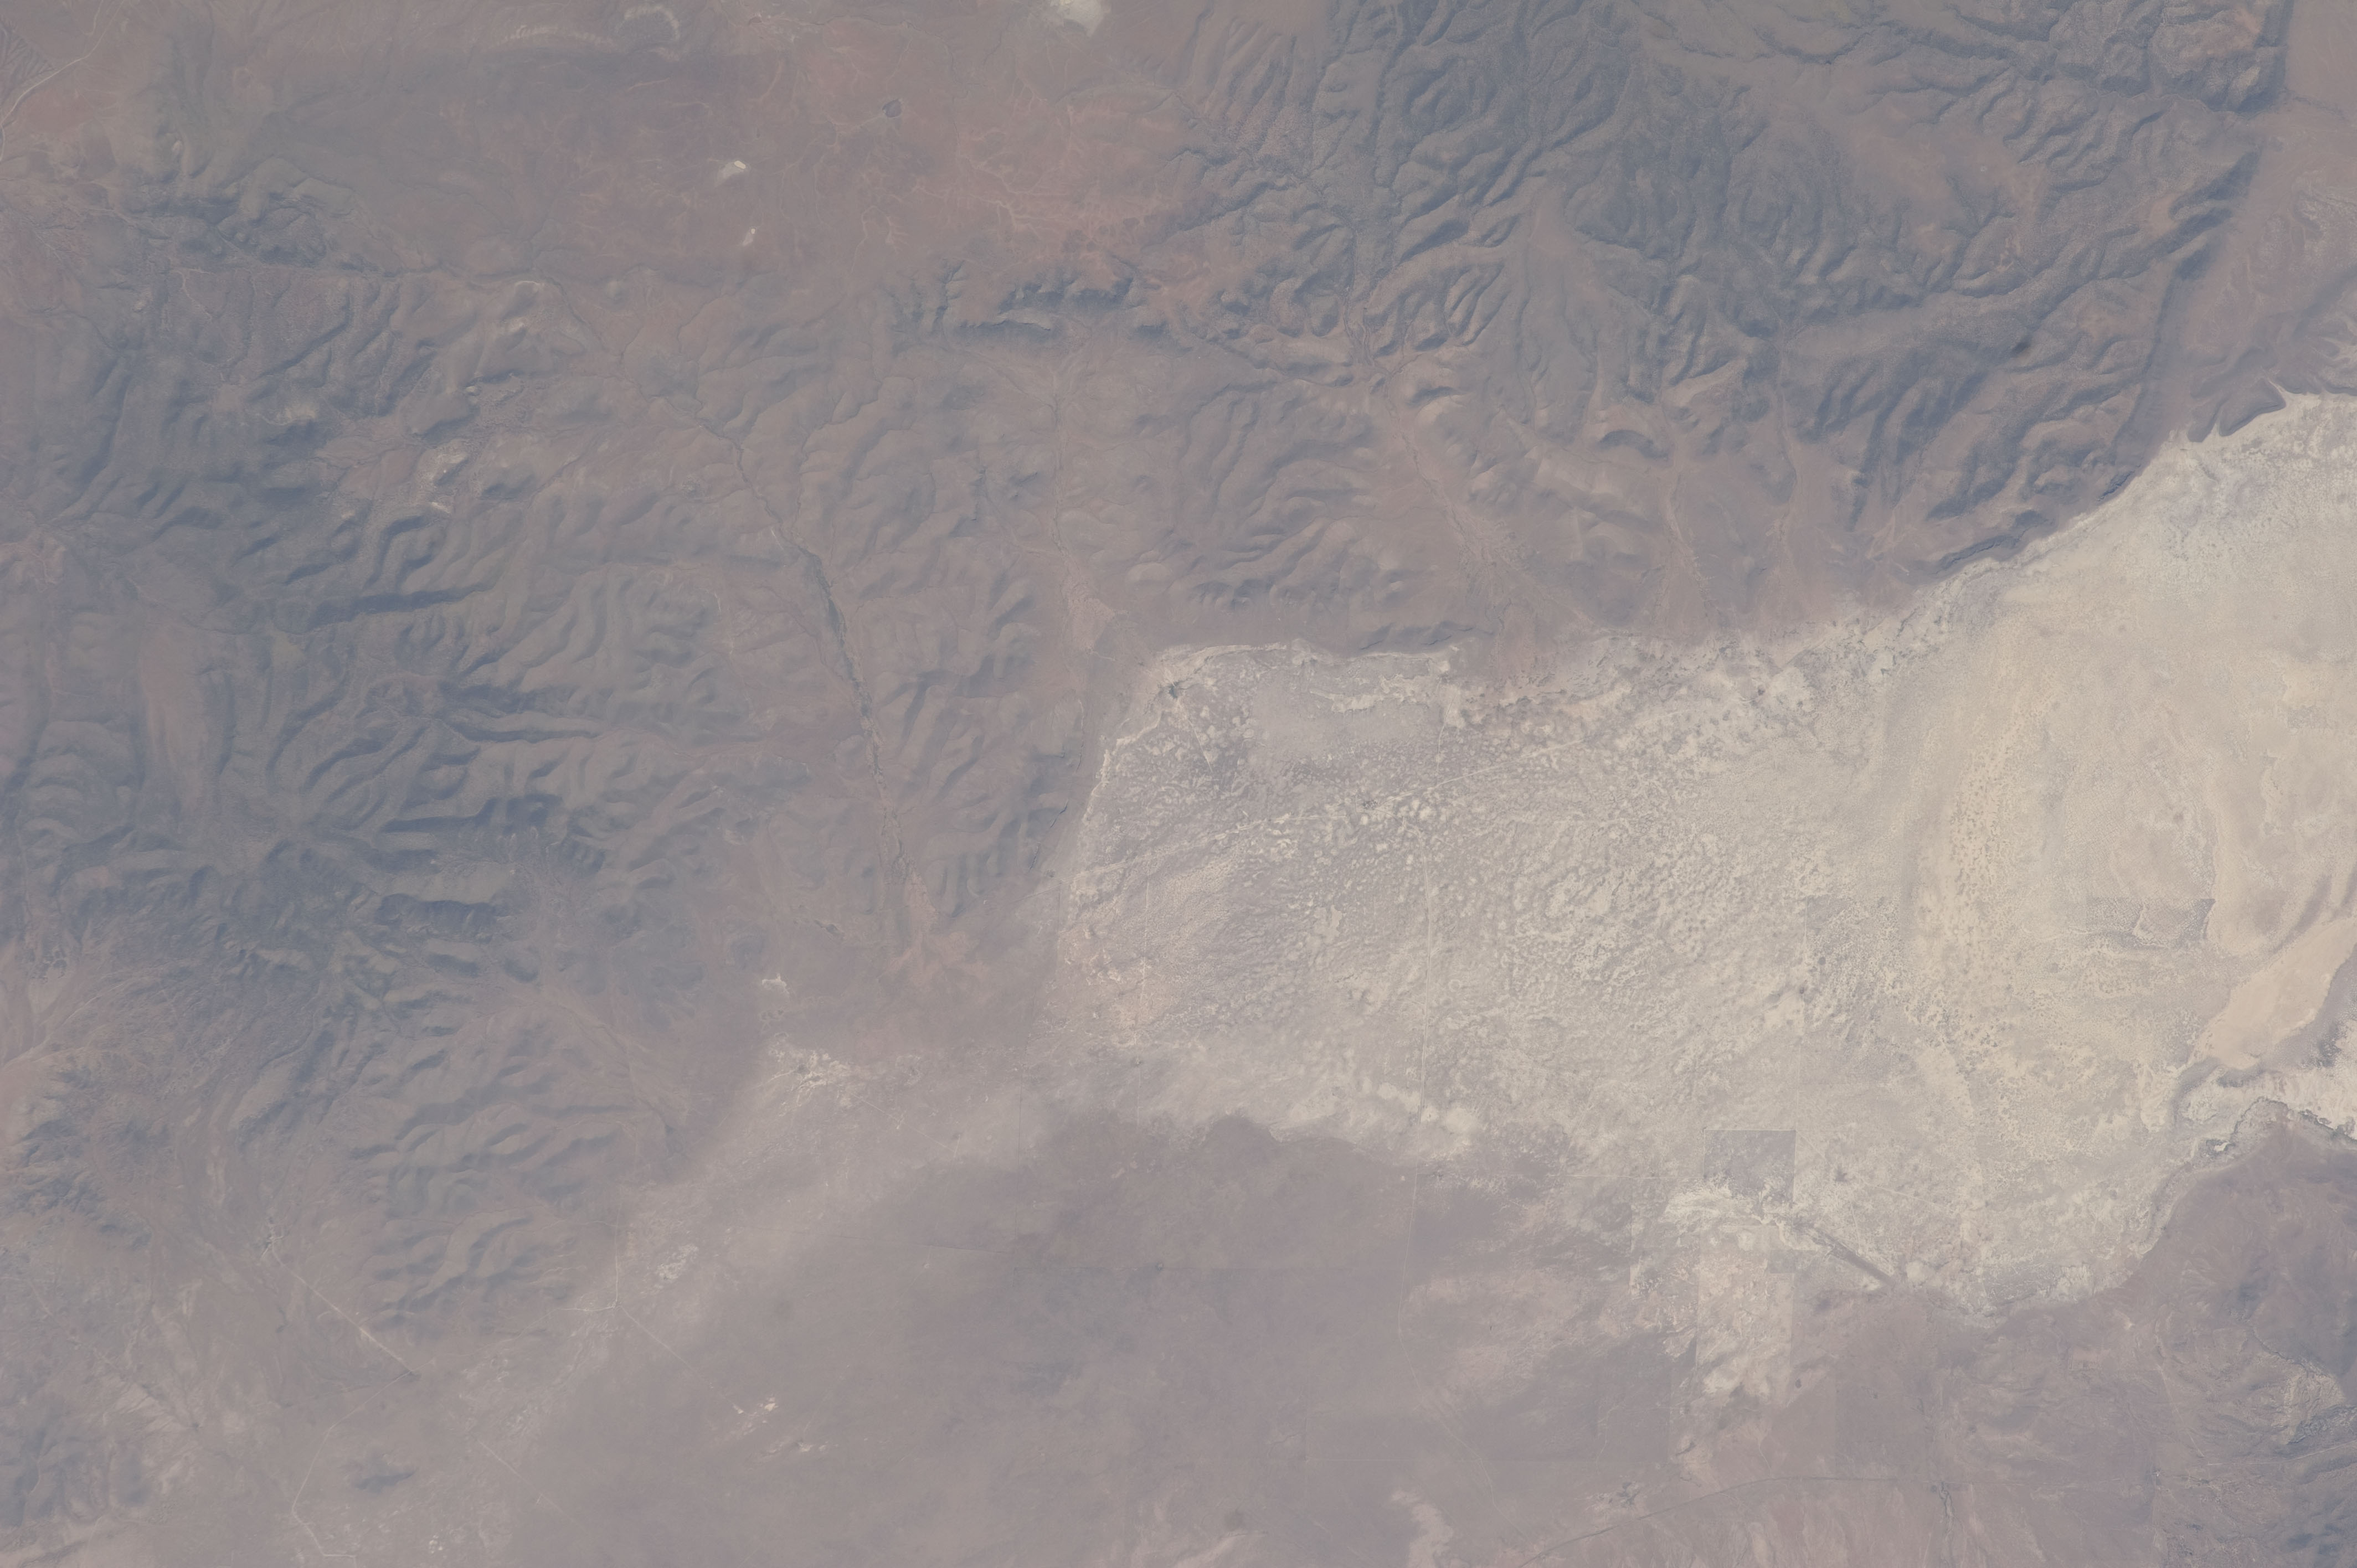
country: USA-NEW MEXICO
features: W. PLAINS OF ST AUGUSTINE, SALT PAN, TULEROSA MTS.
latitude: 33.8
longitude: -108.2
